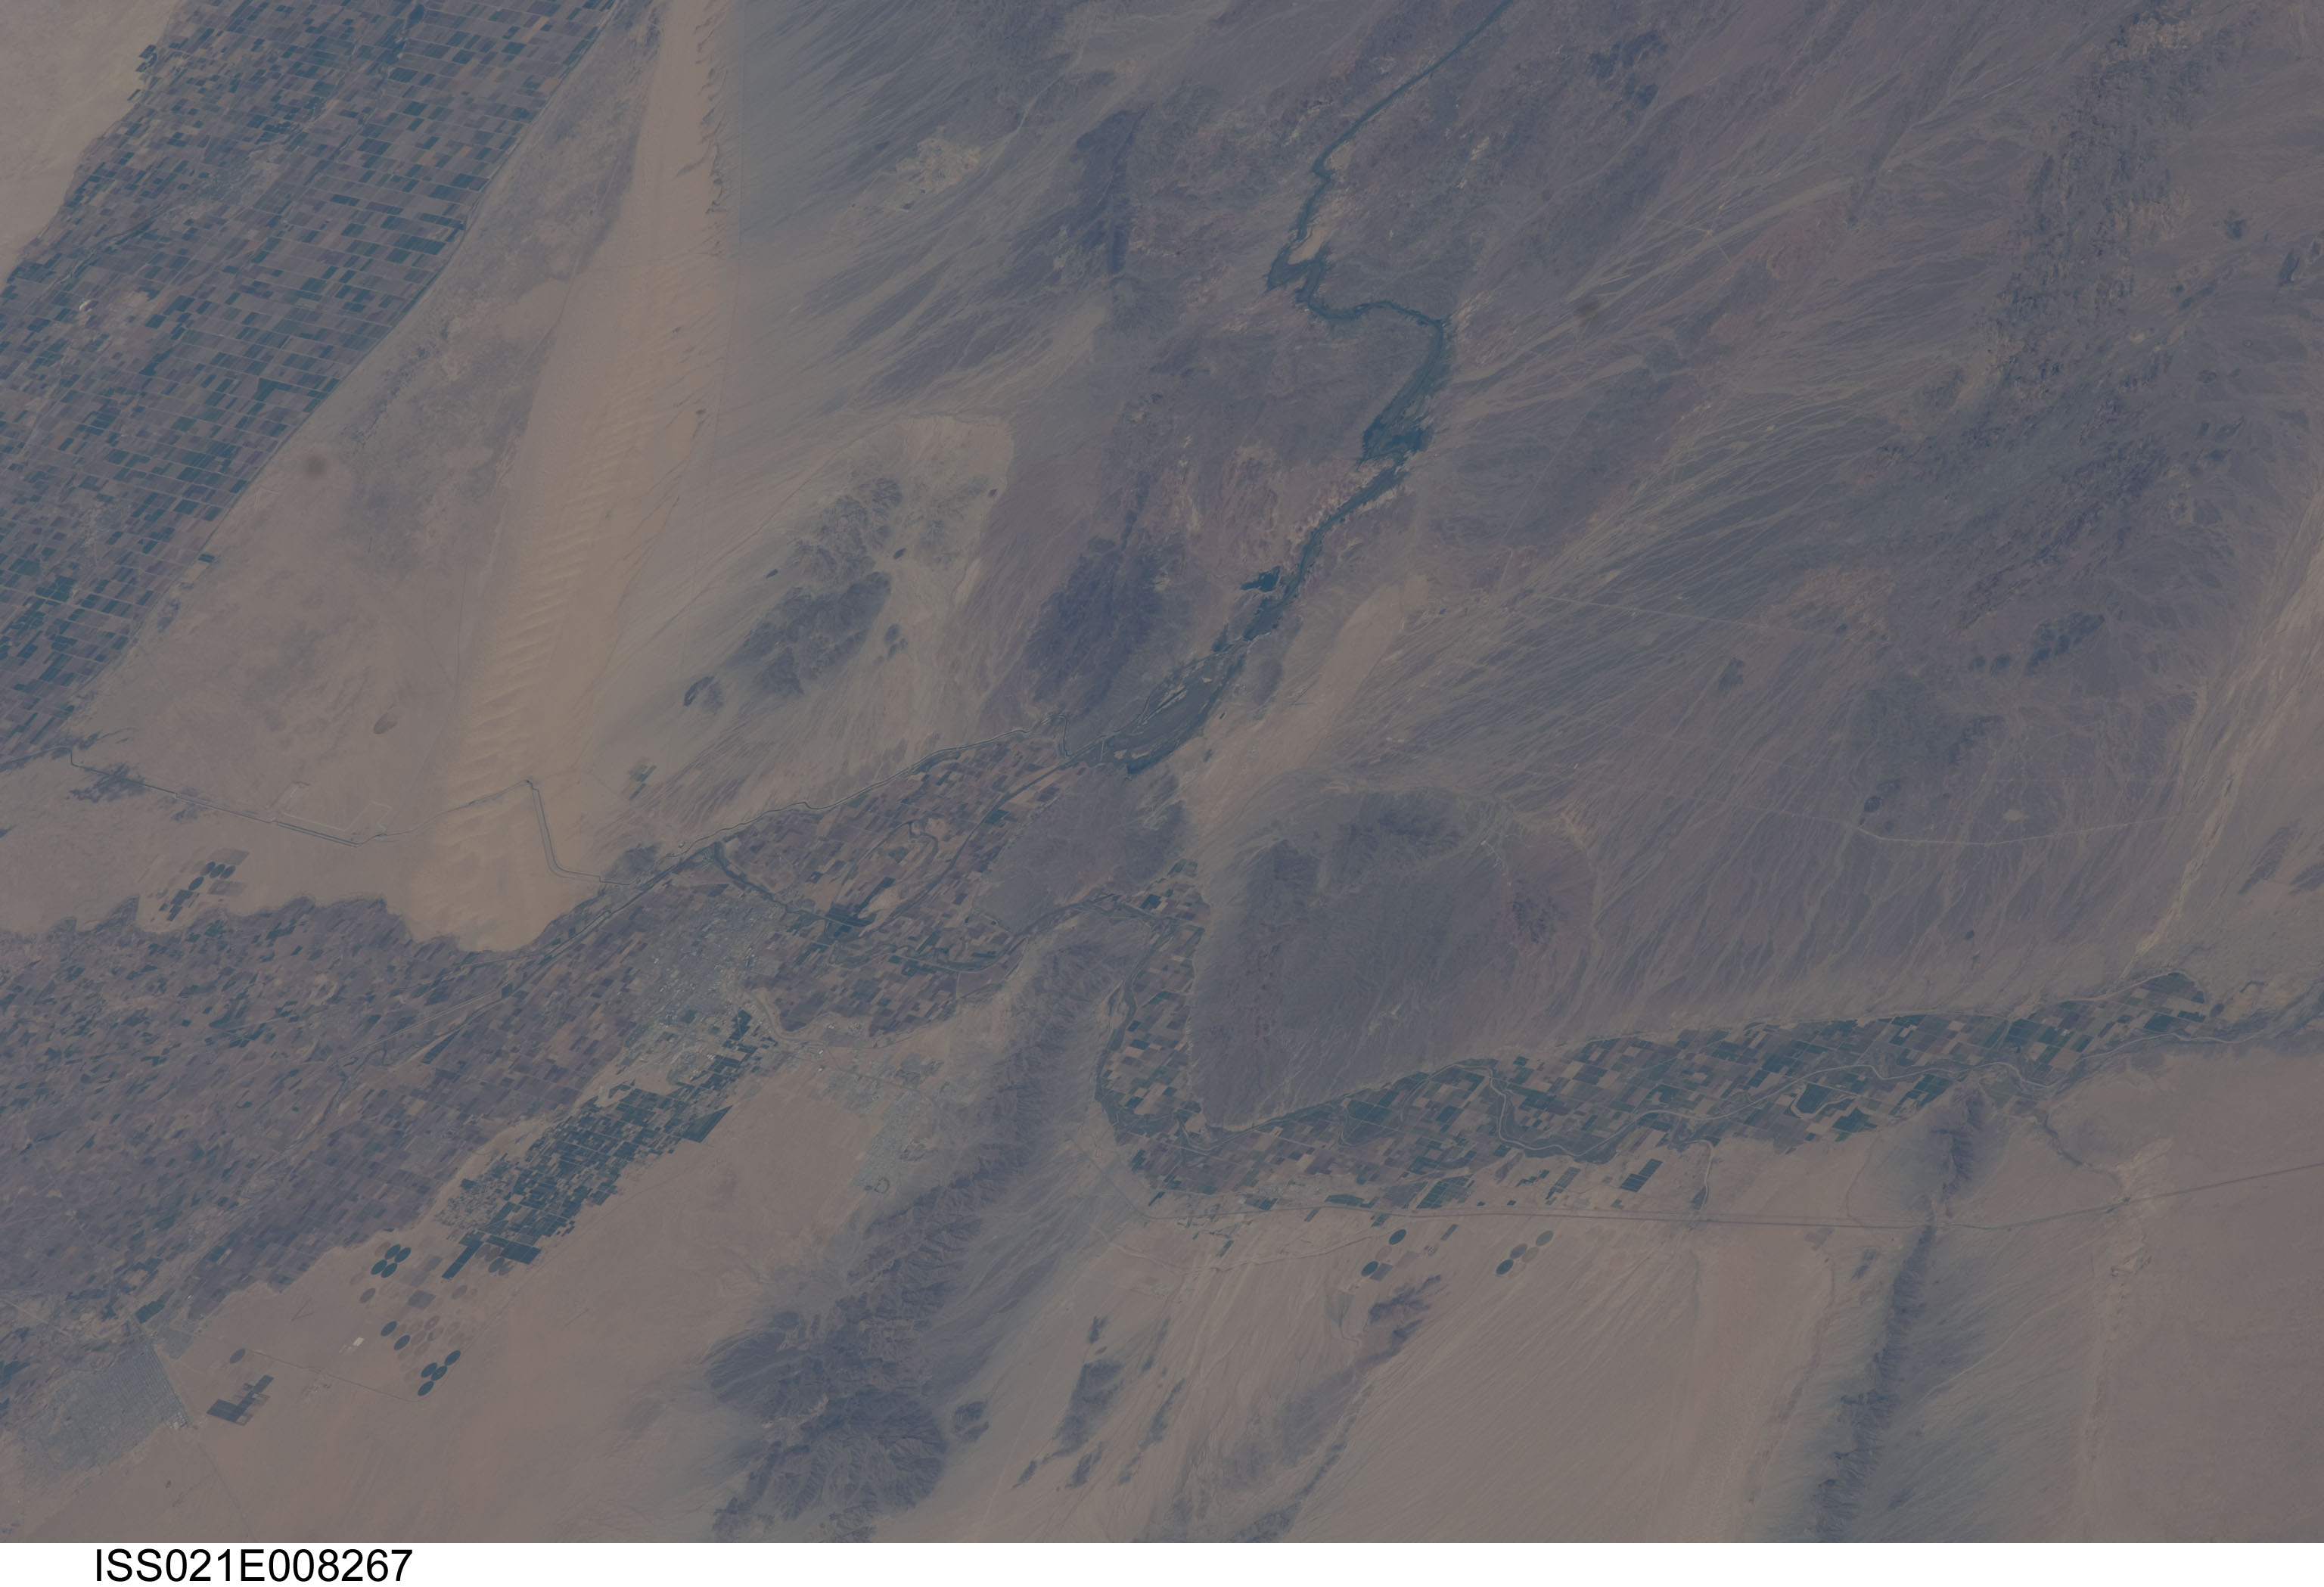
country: USA-ARIZONA
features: COLORADO RIVER, GILA RIVER, AGR., DESERT, YUMA
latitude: 32.8
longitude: -114.4
